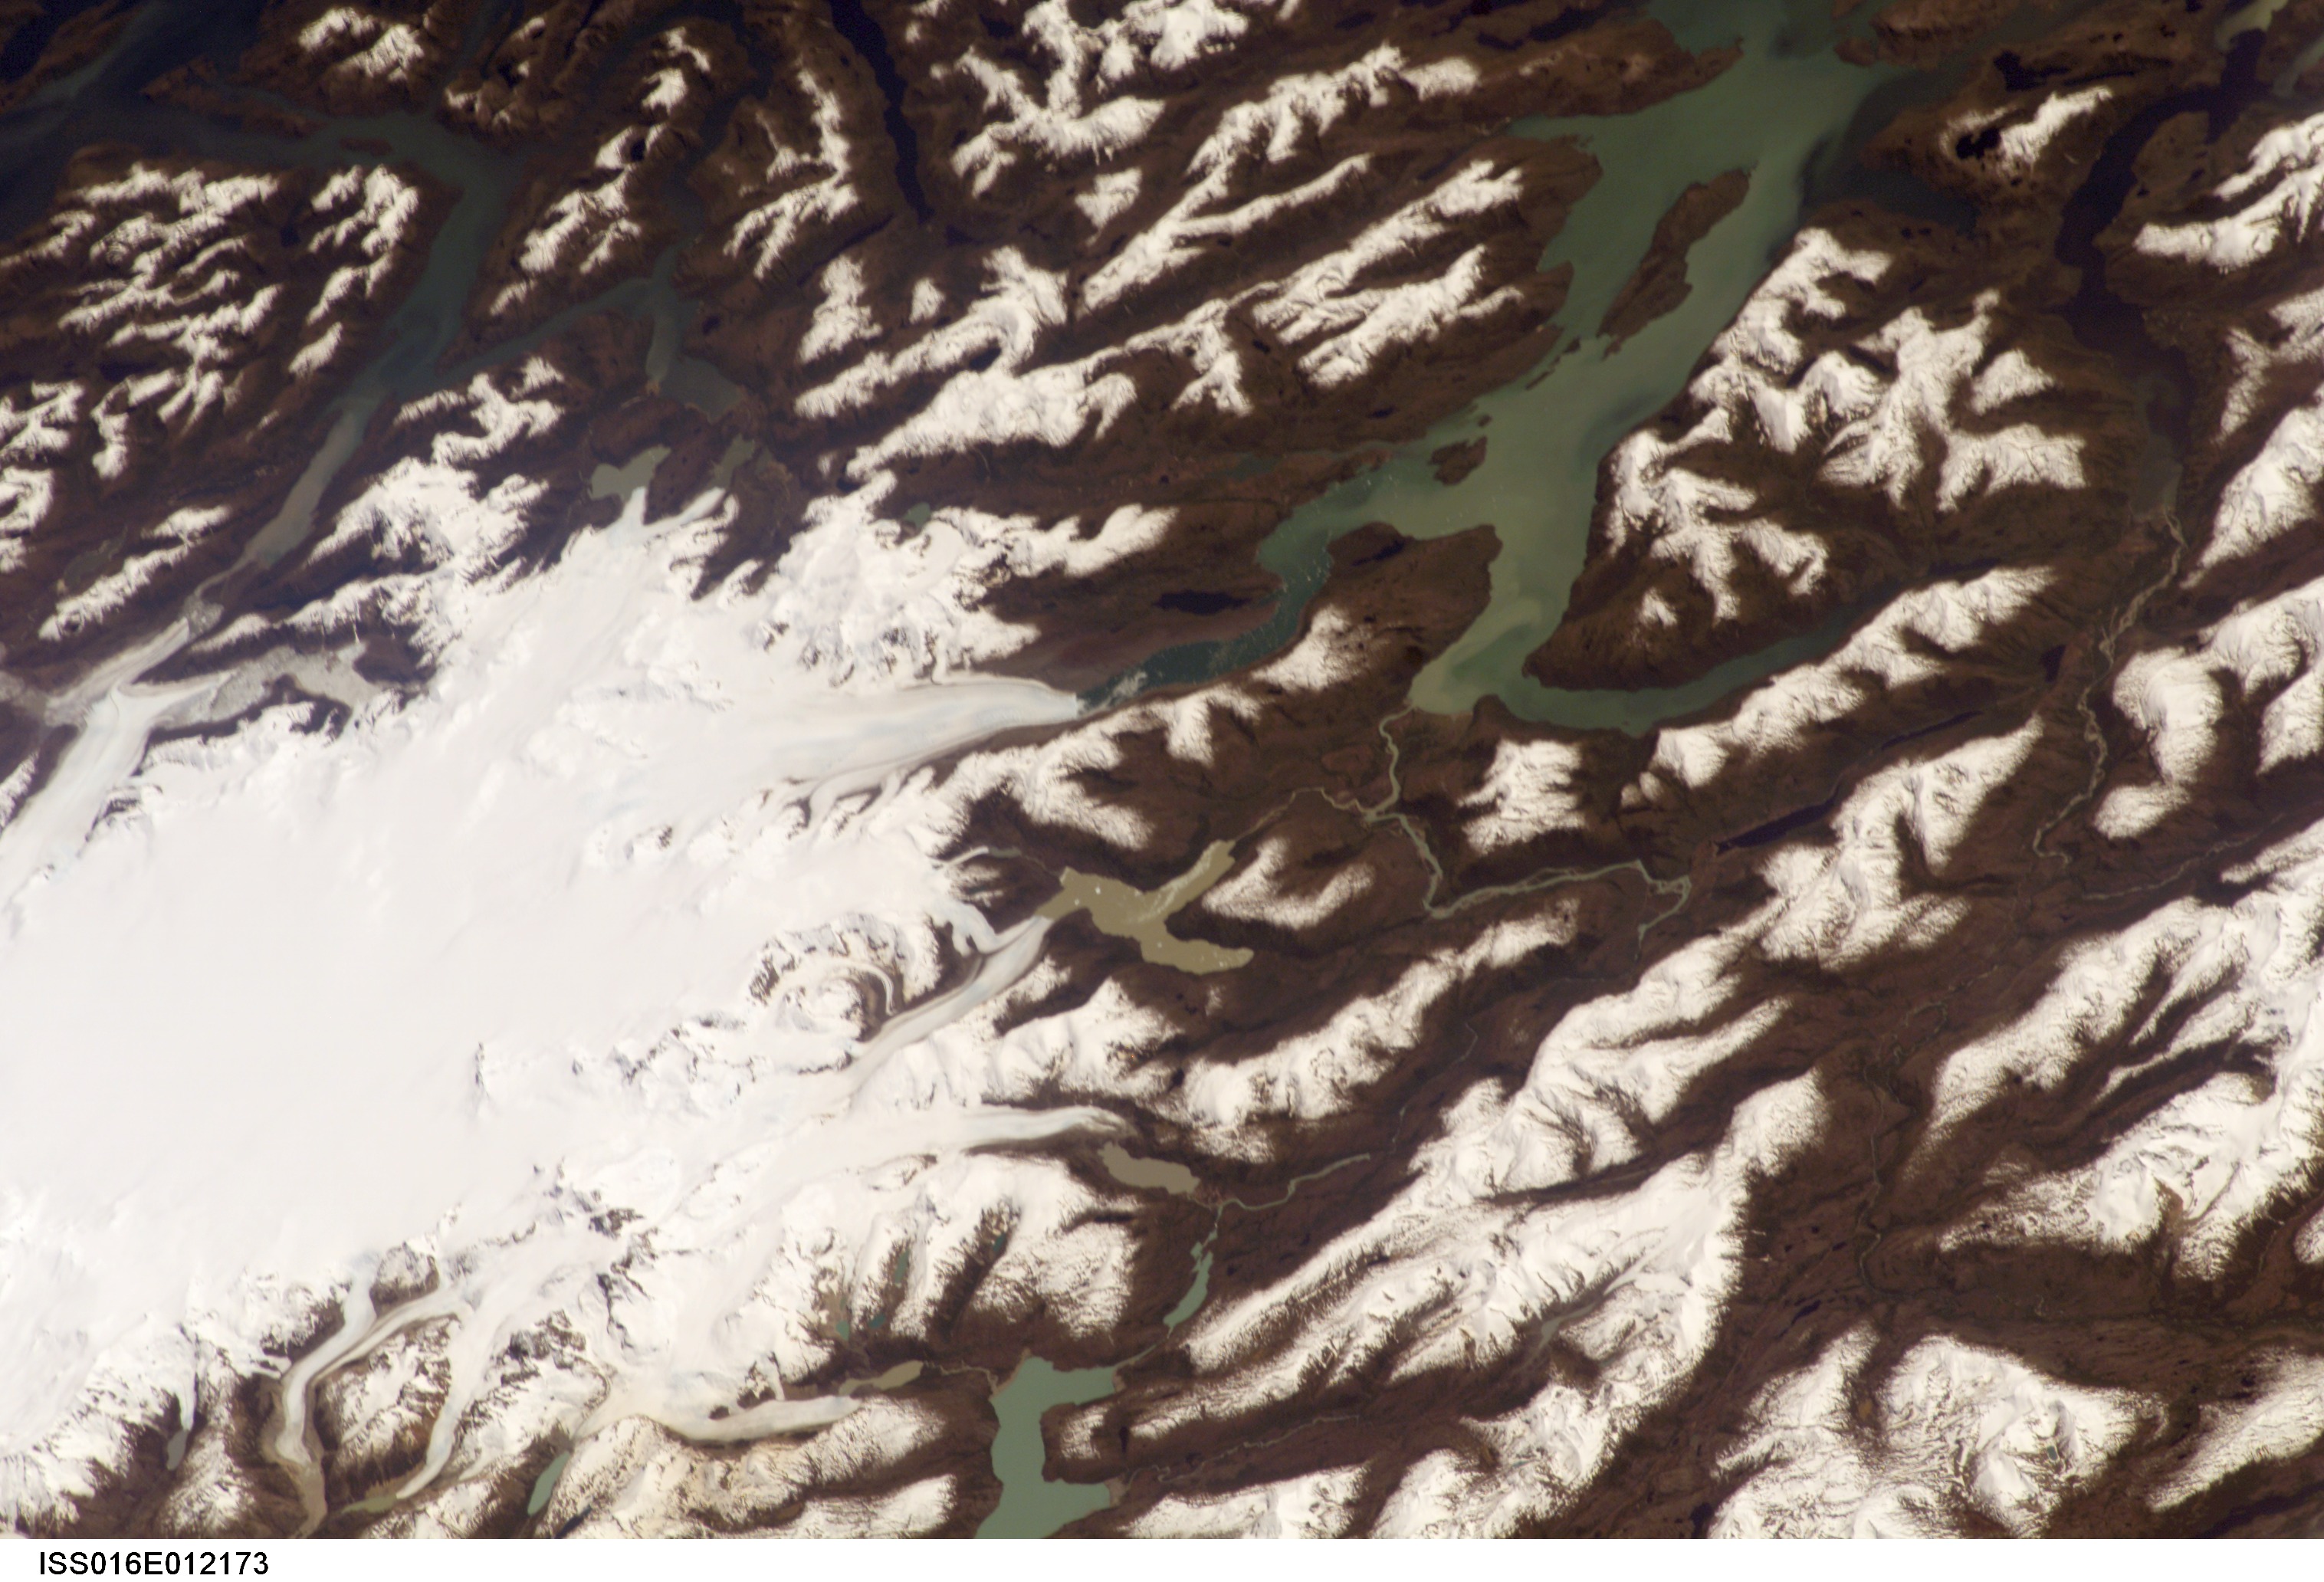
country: CHILE
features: CALEN FJORD, ICE FIELD
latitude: -48.0
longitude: -73.5
